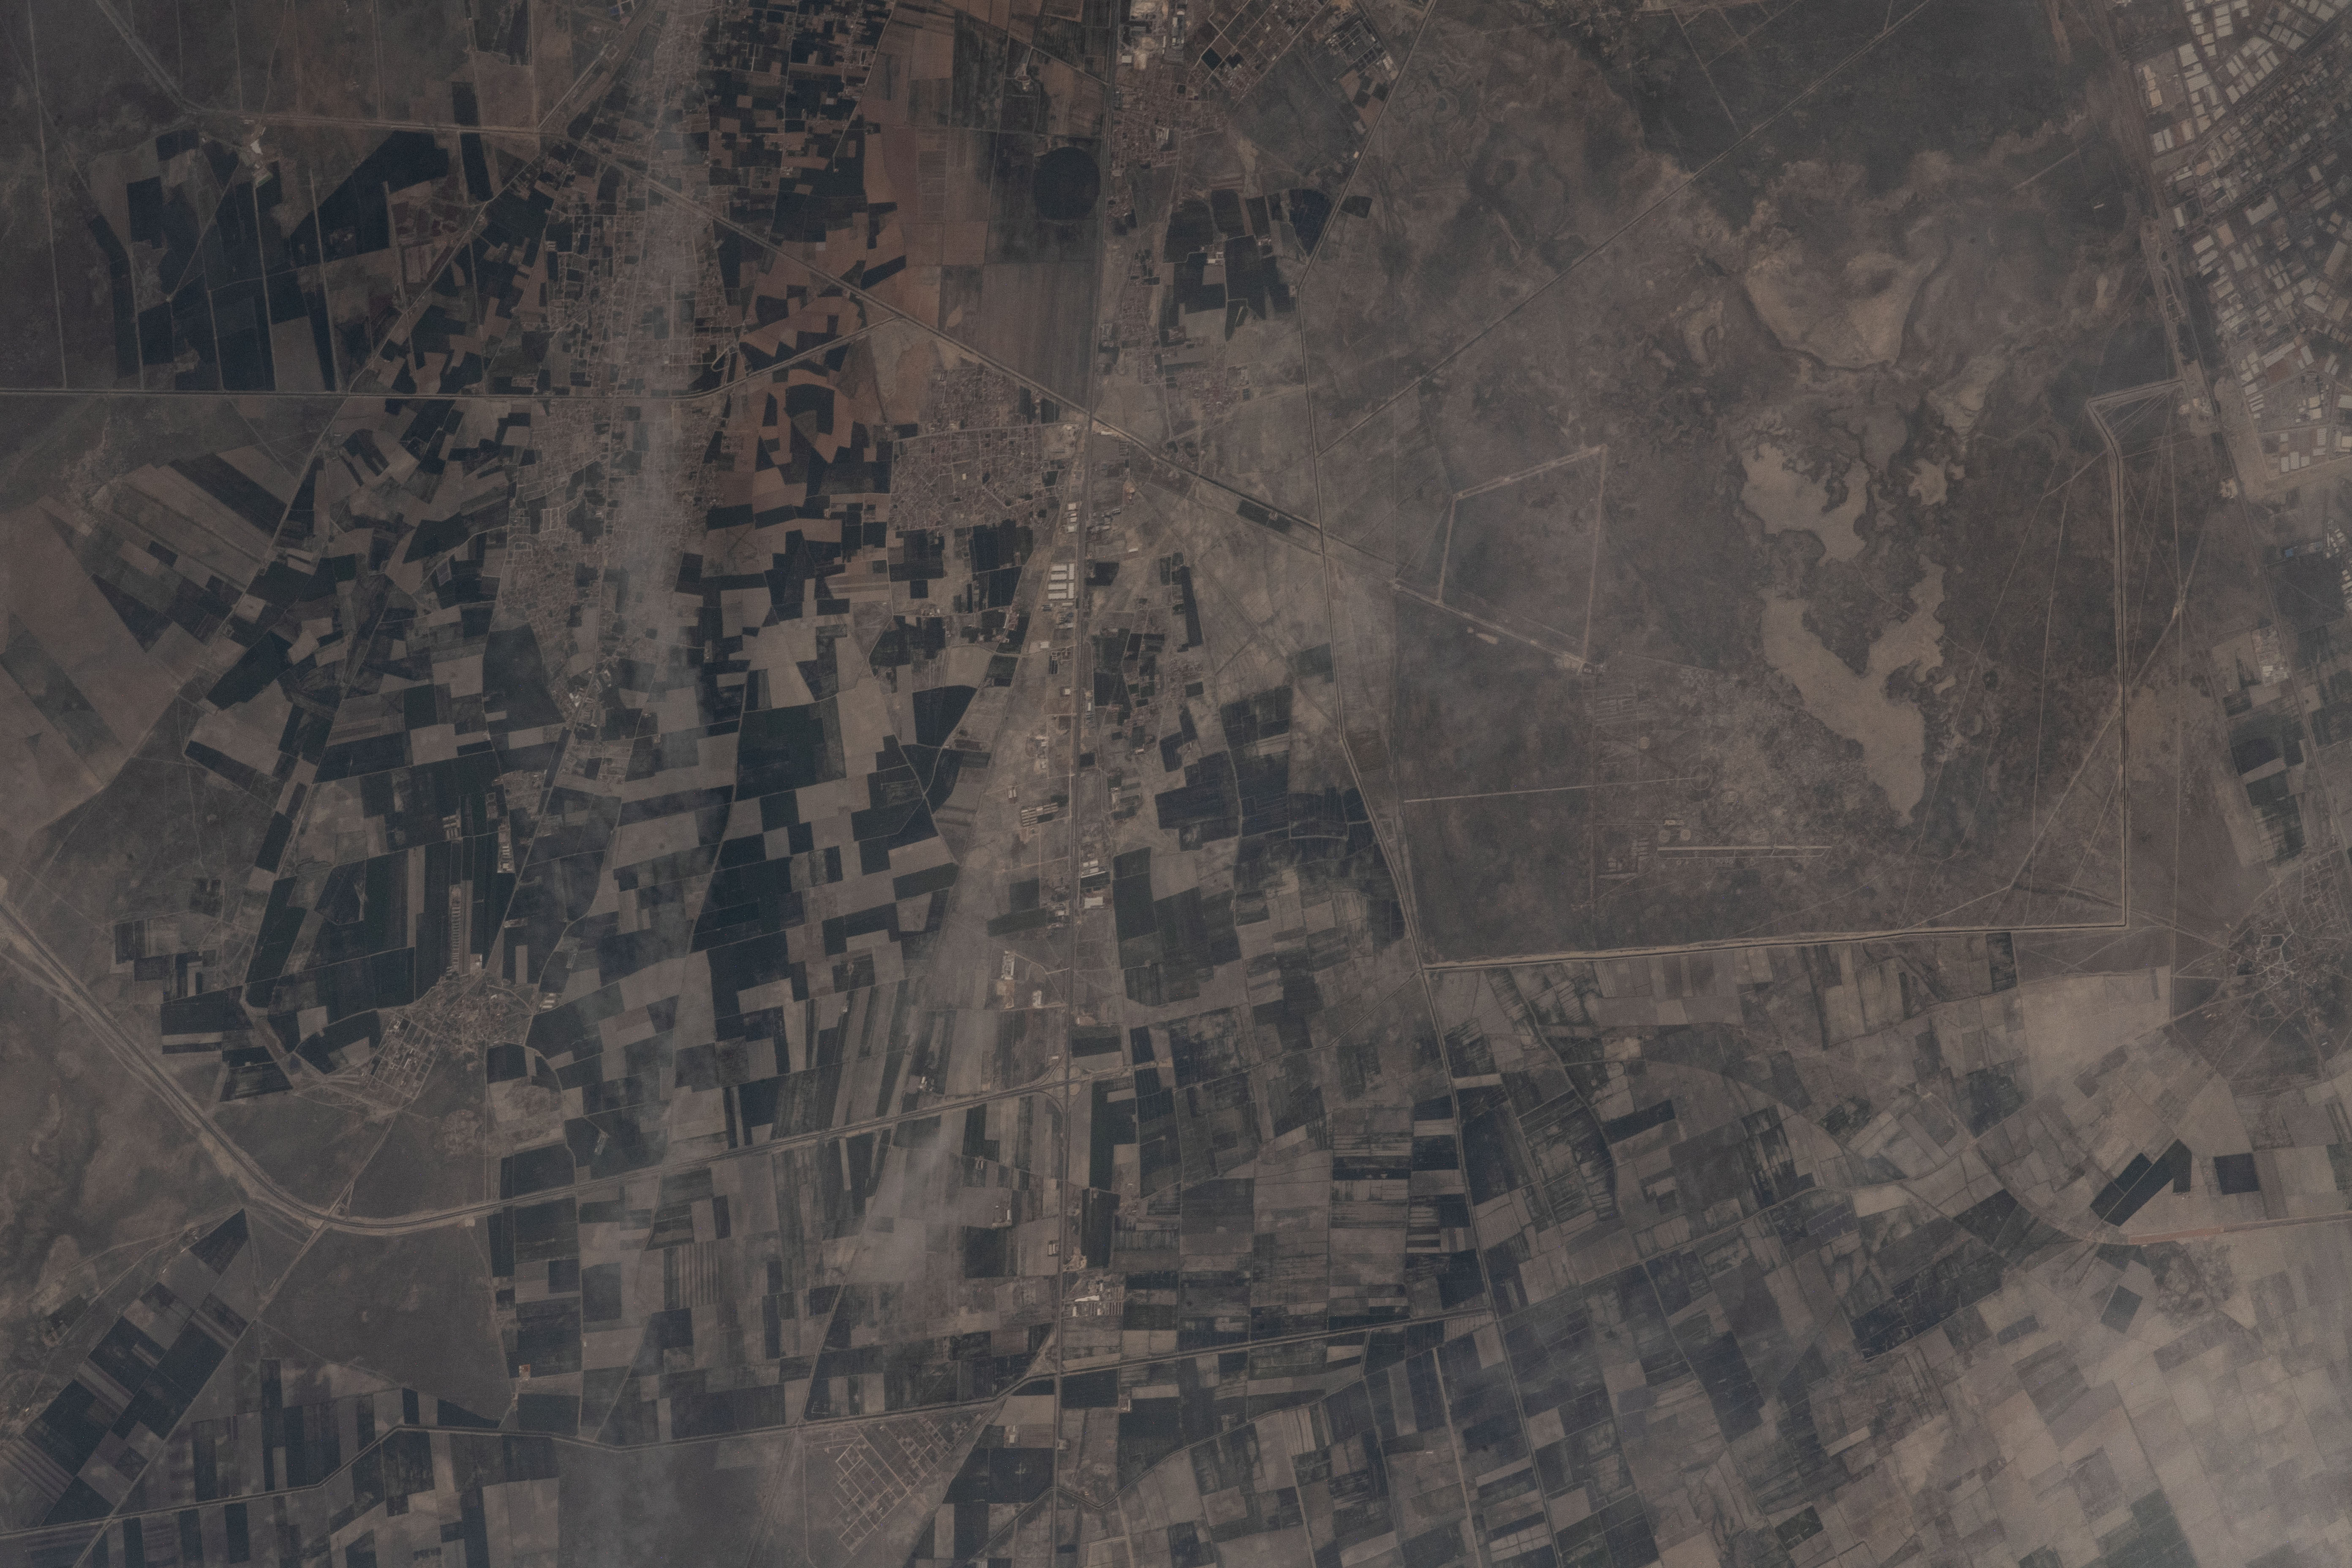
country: TURKEY
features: AGRICULTURE, PLAYA
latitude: 37.9
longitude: 32.7
